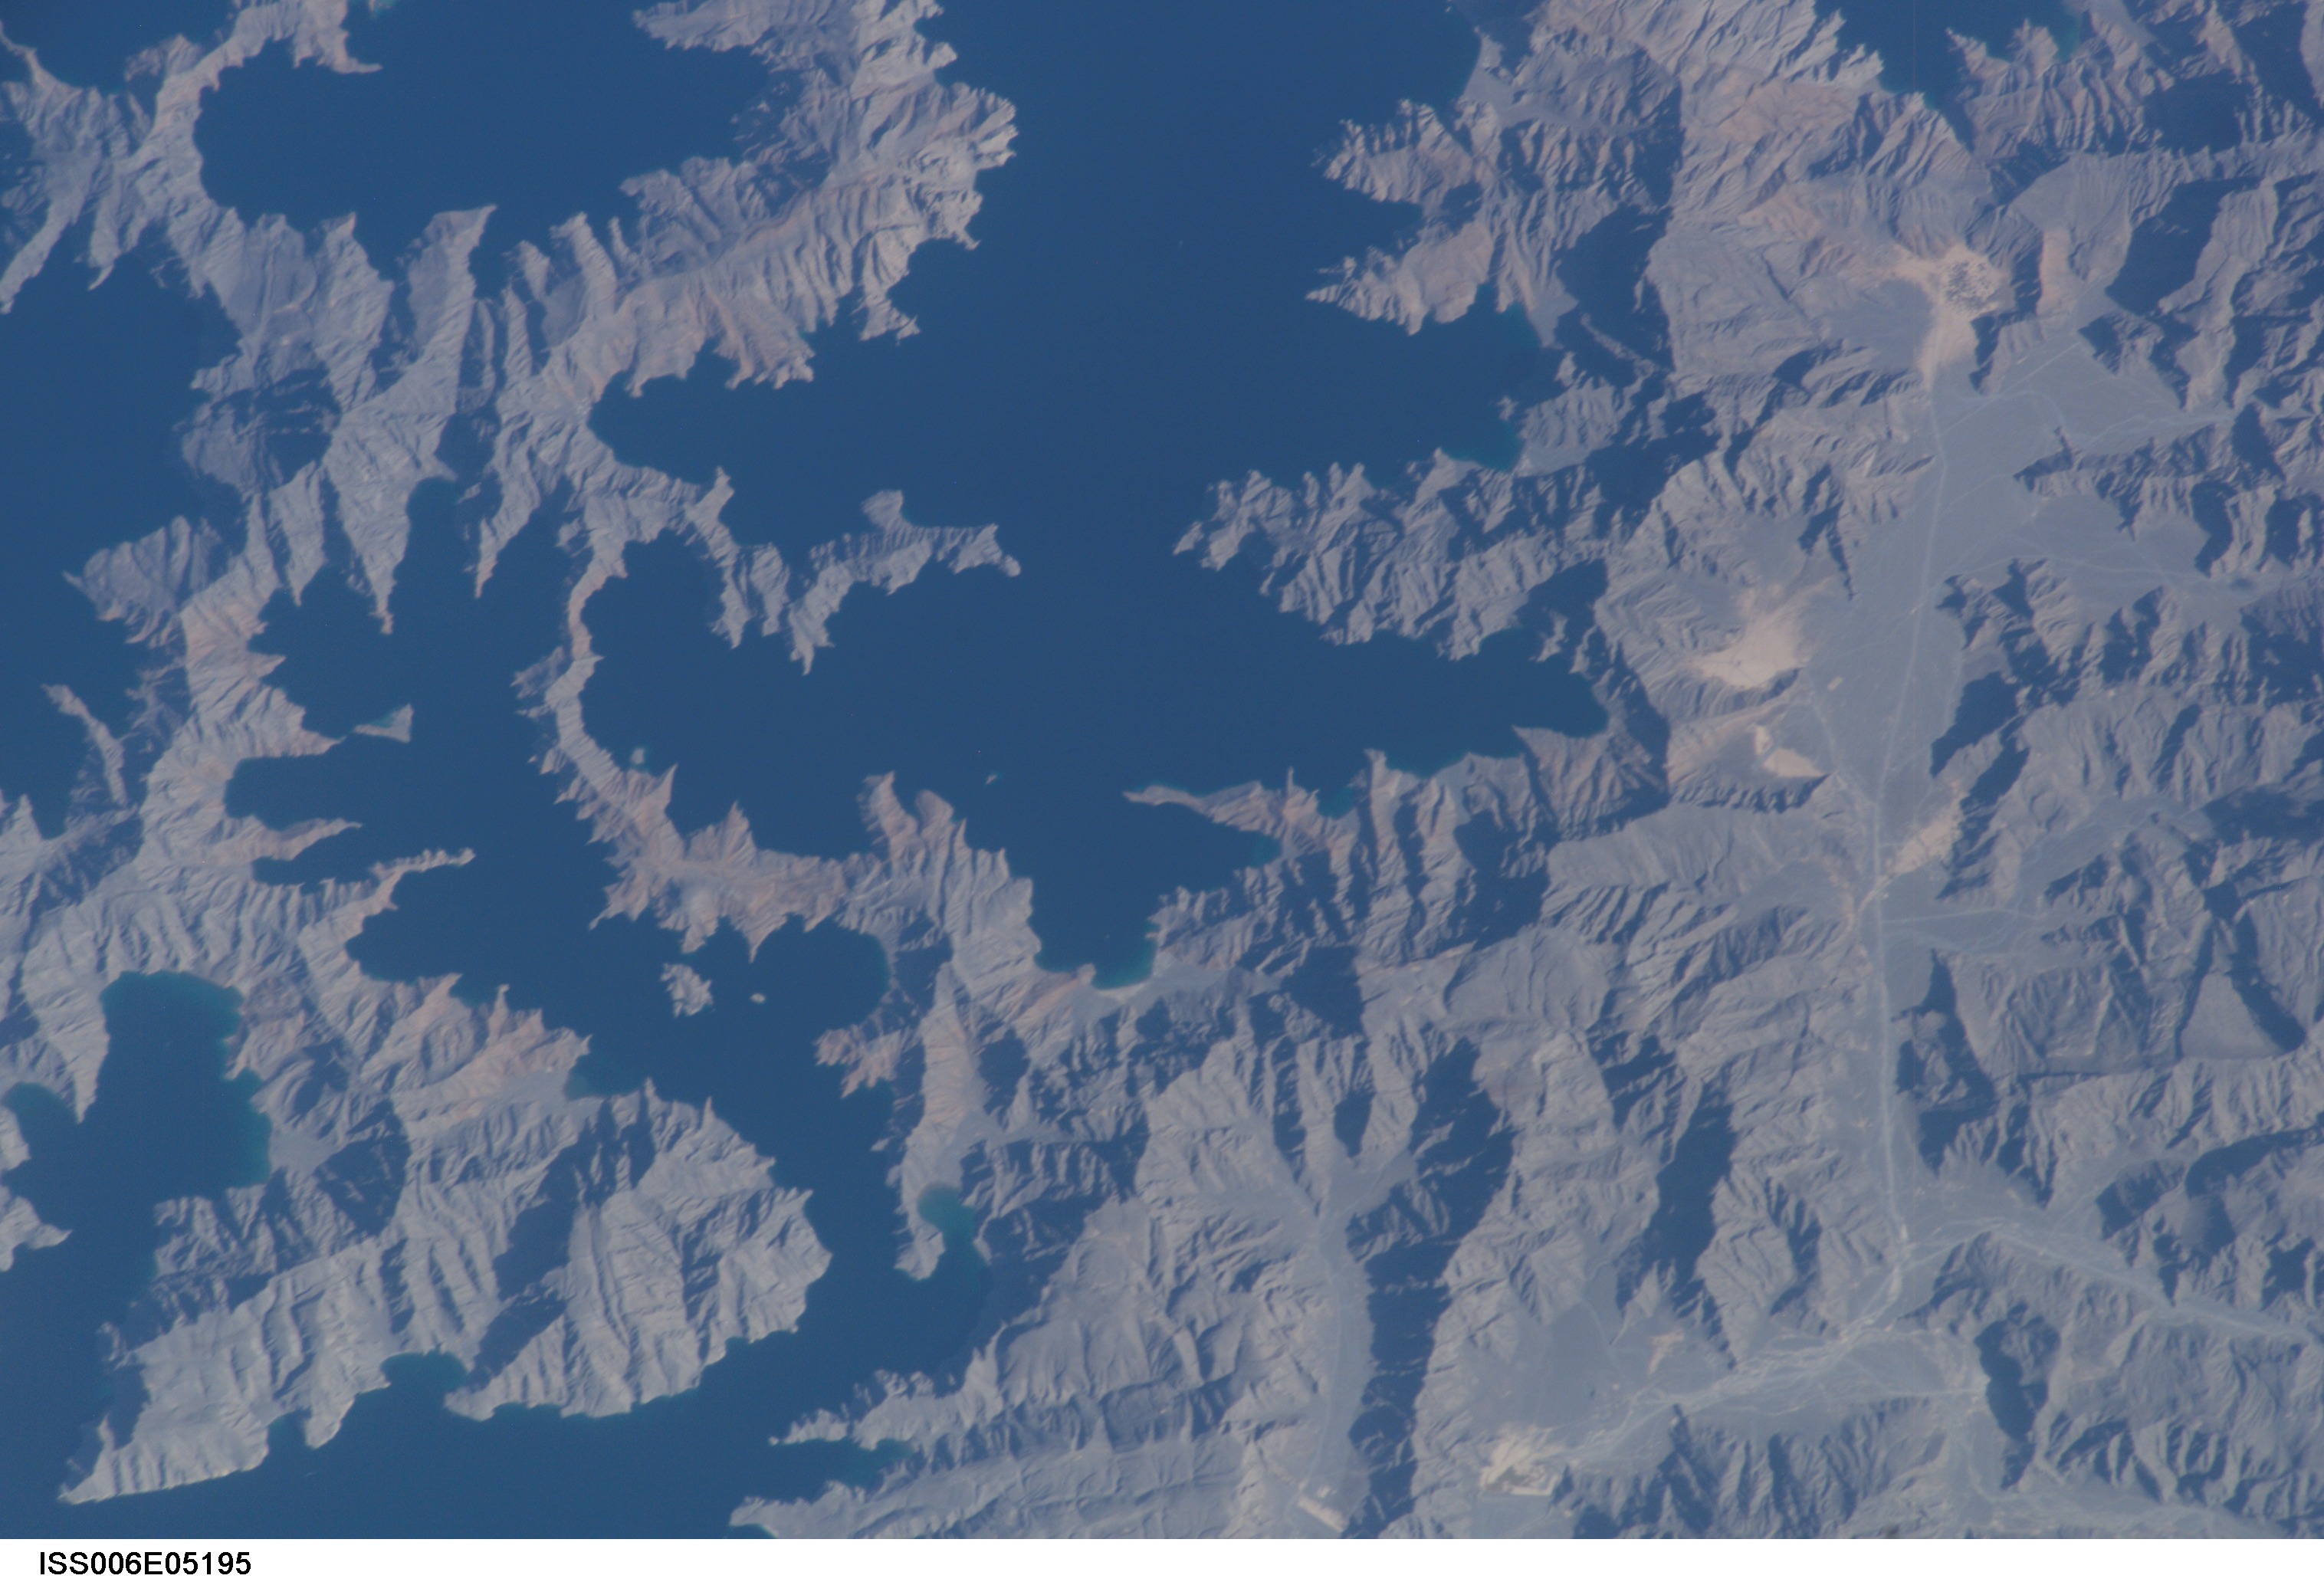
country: UNITED ARAB EMIRATES
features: MUSANDAM PENINSULA, INLETS
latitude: 26.0
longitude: 56.5
